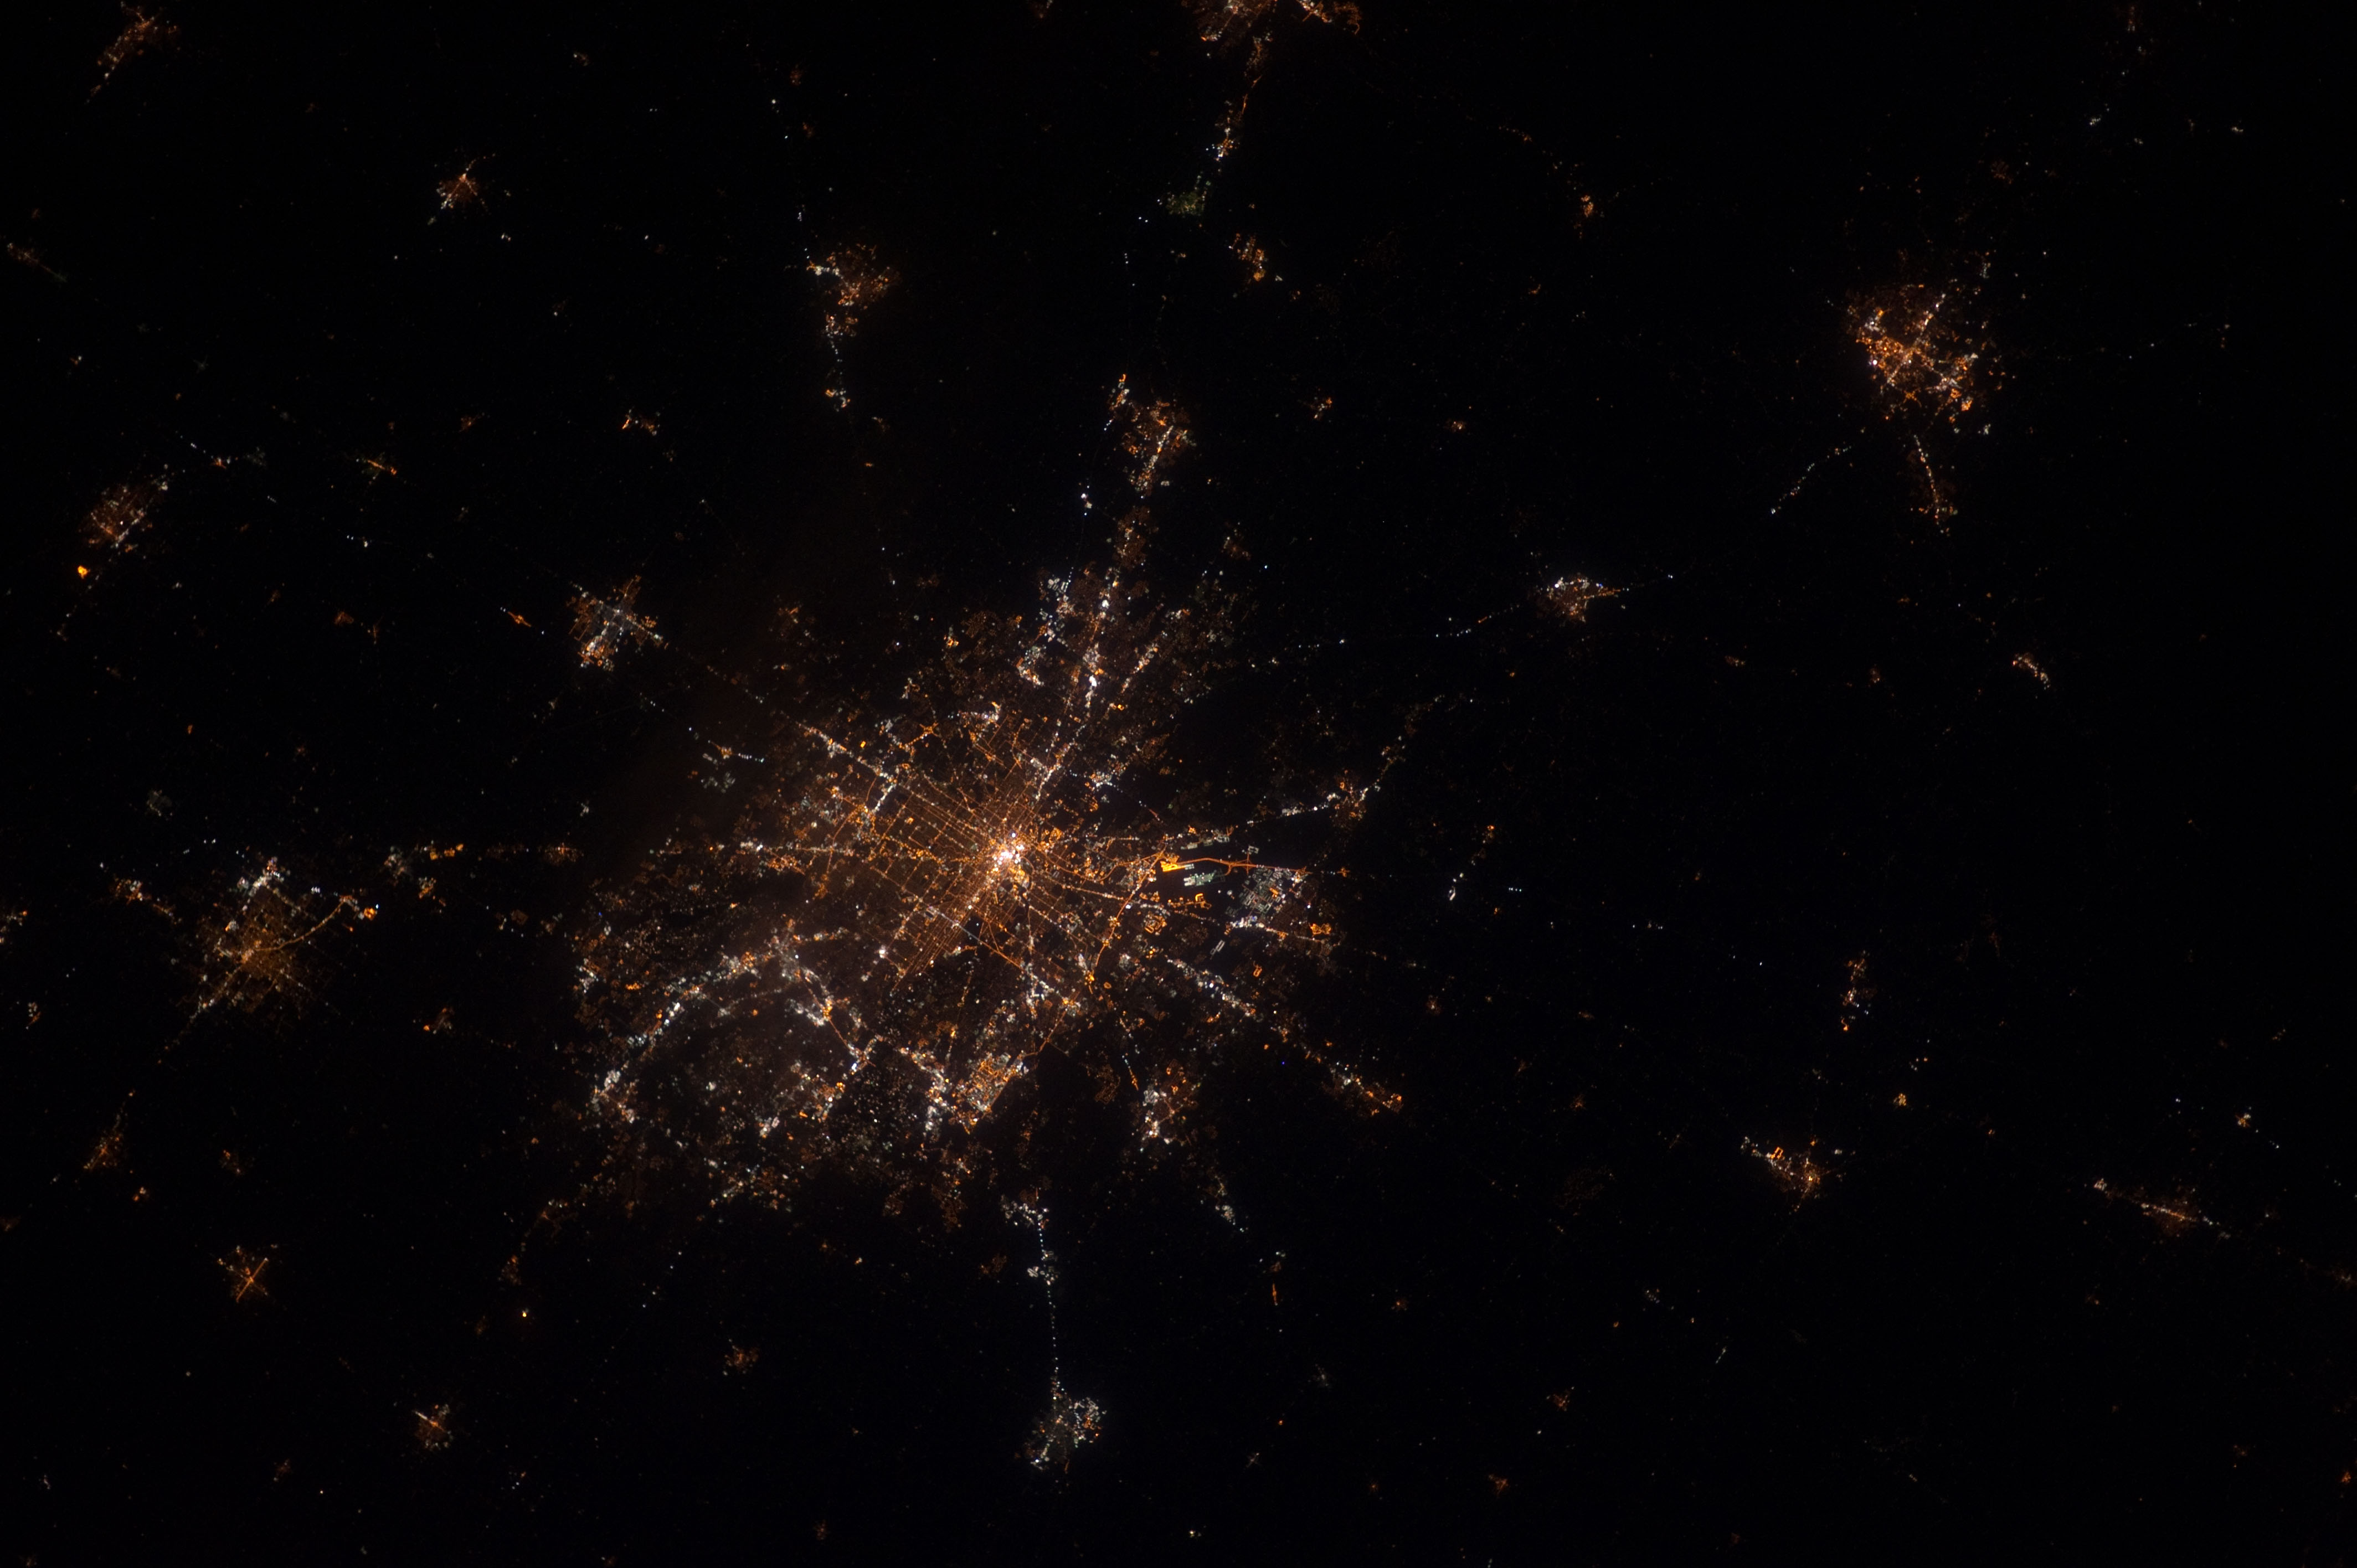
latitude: 39.8
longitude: -86.2
